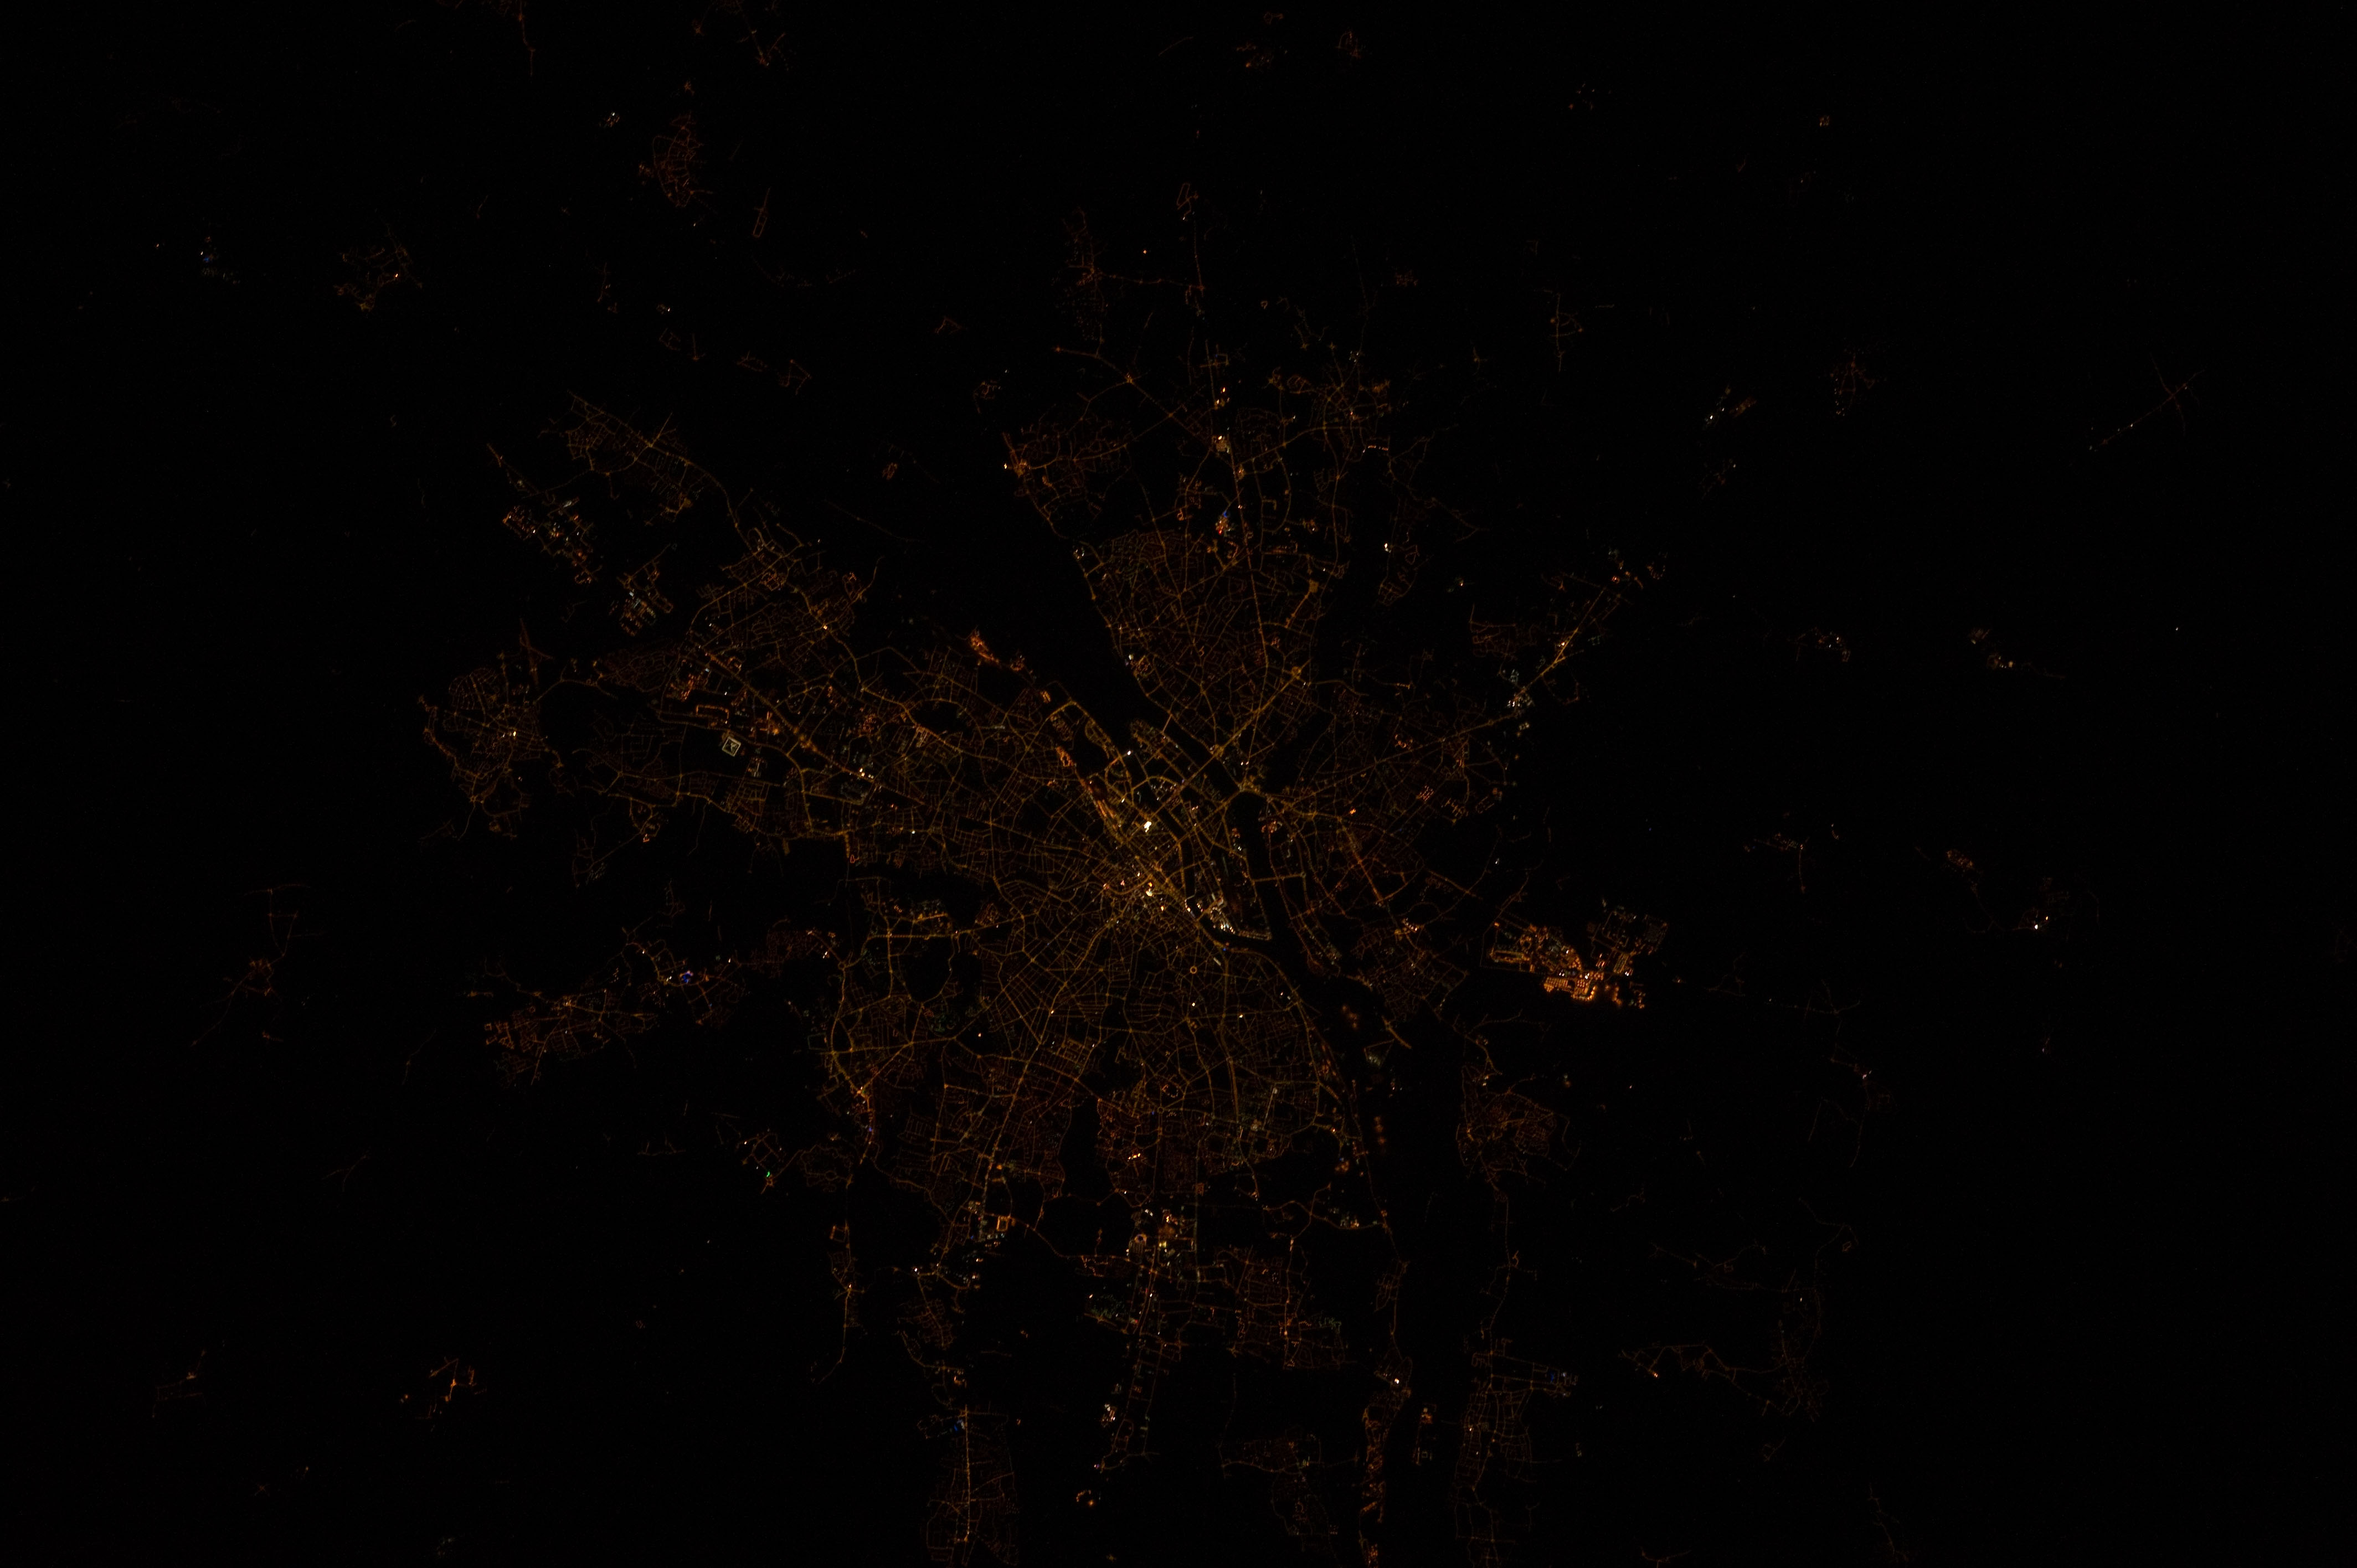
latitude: 47.2
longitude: -1.5
